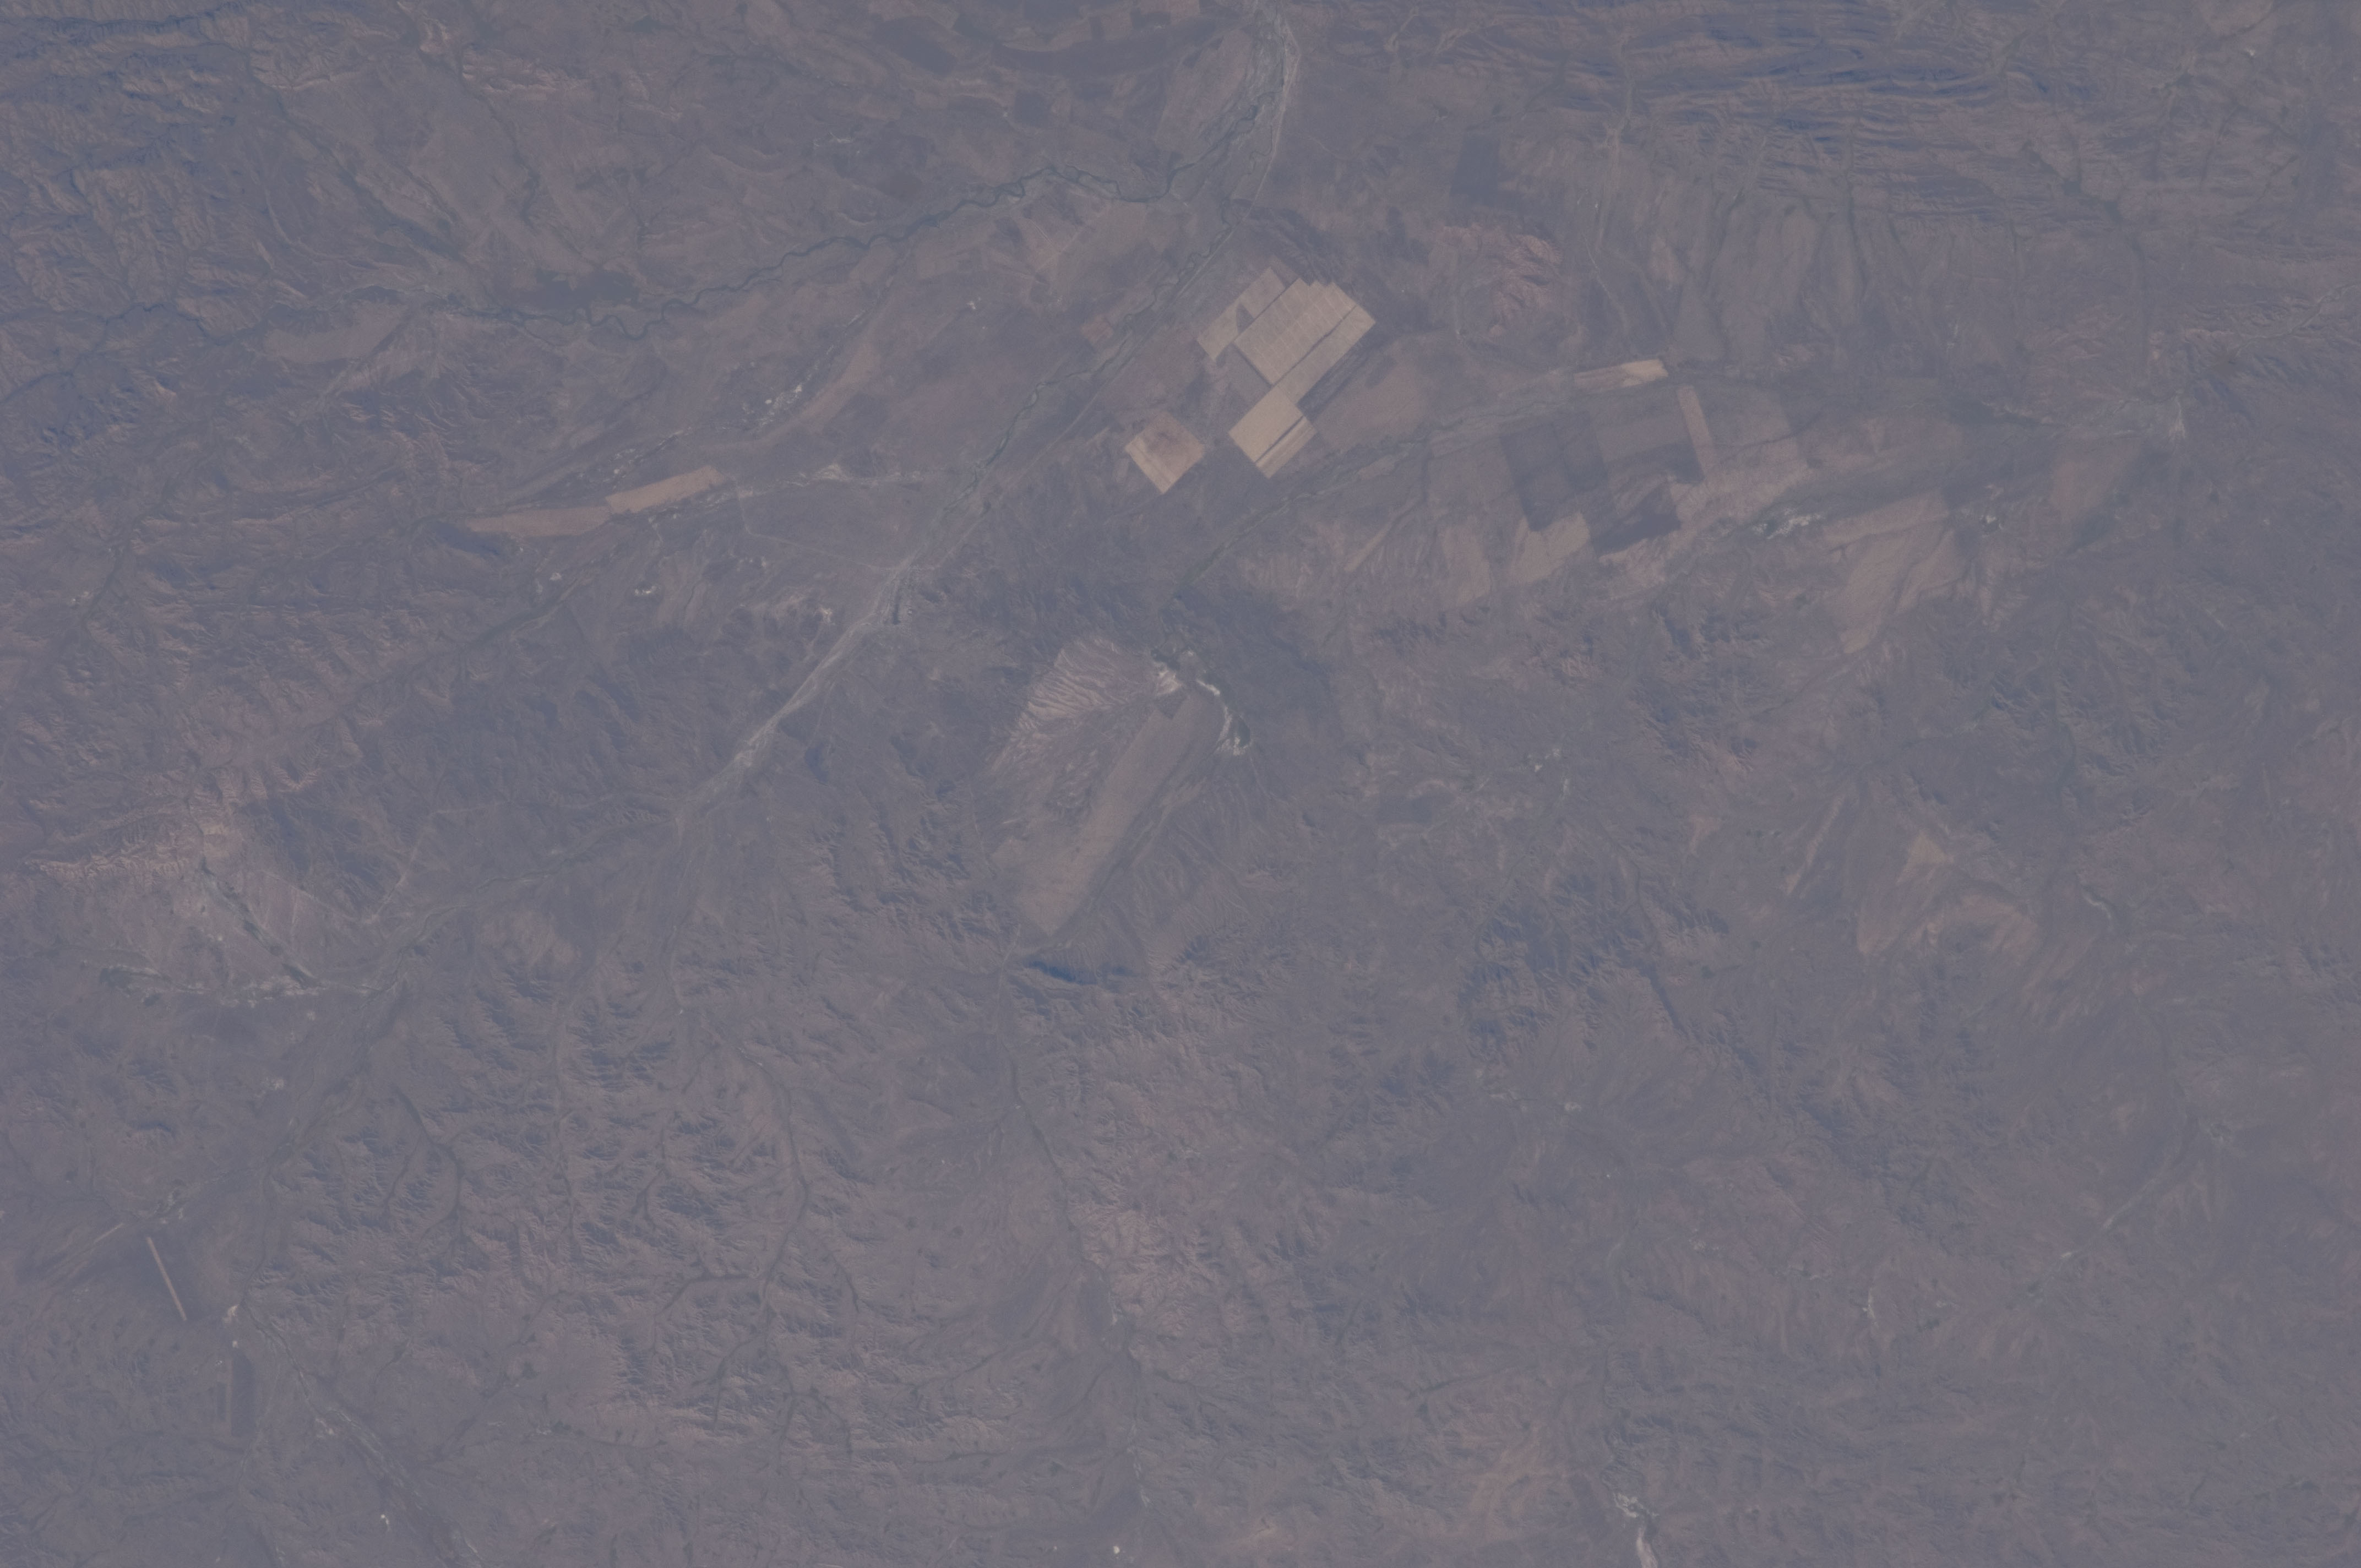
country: KAZAKHSTAN
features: BIGACH IMPACT CRATER, AGR., RIVER
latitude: 48.5
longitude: 82.1
